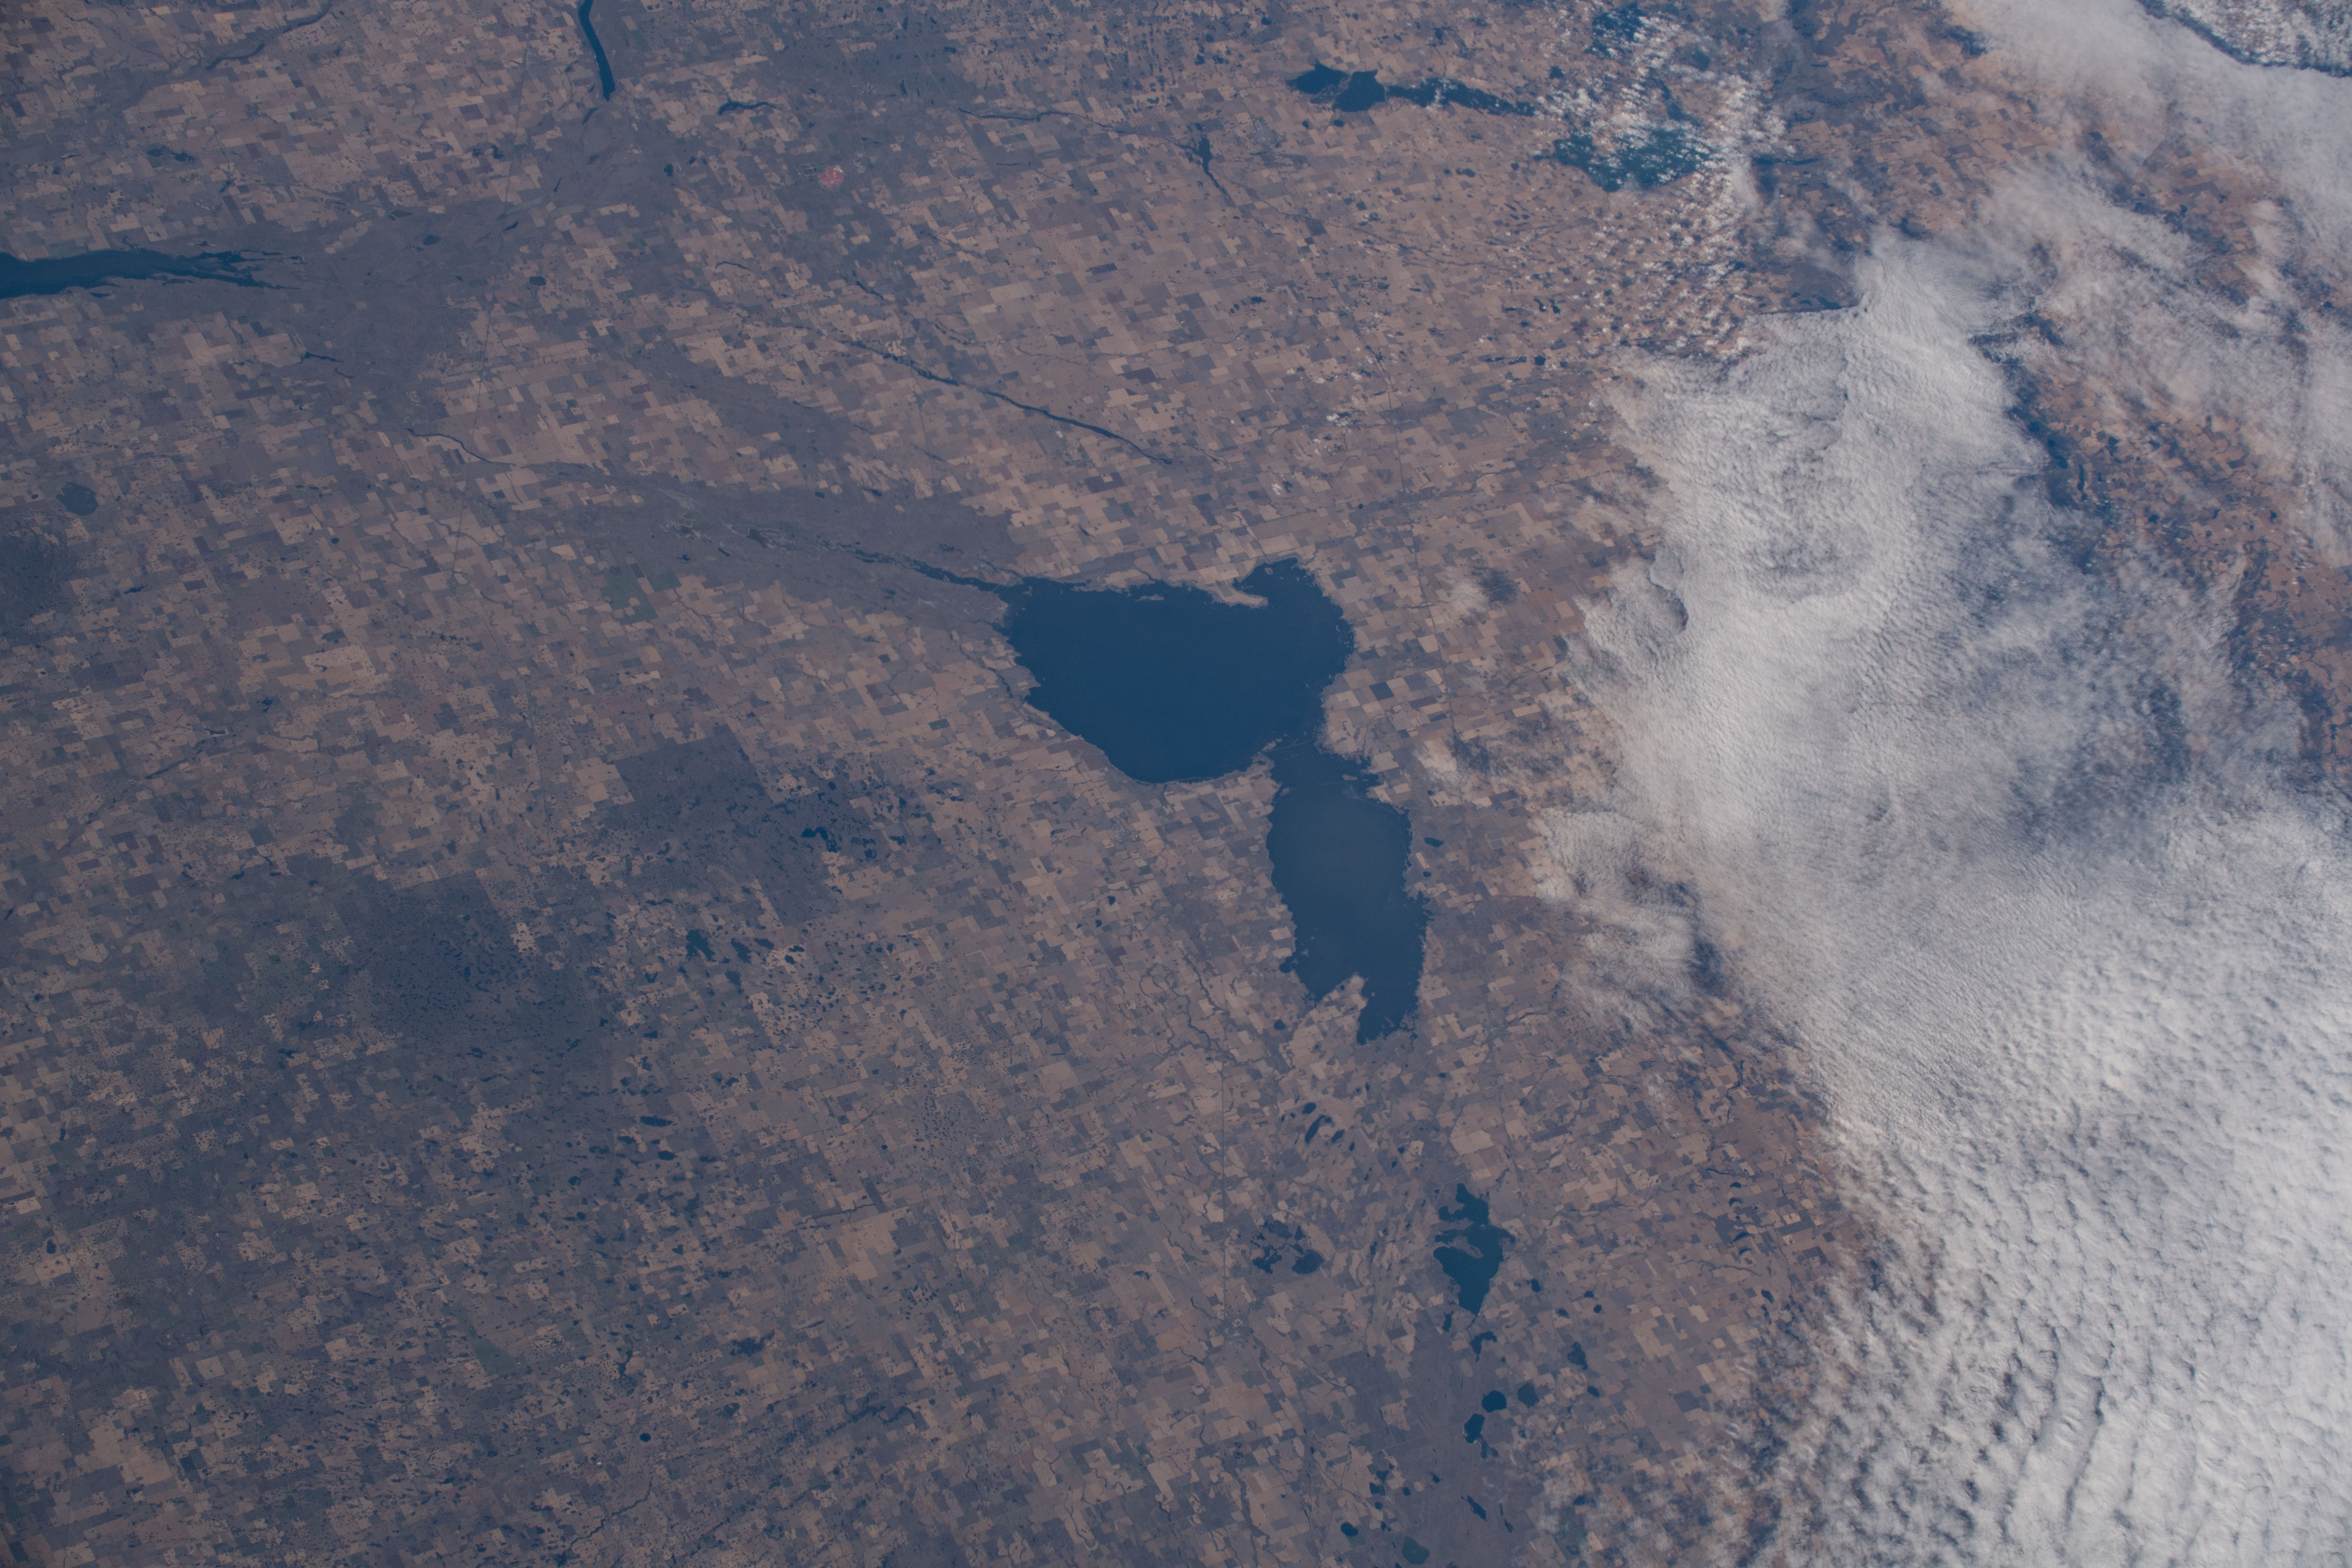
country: CANADA-S
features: QUILL LAKES
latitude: 52.0
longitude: -104.5
